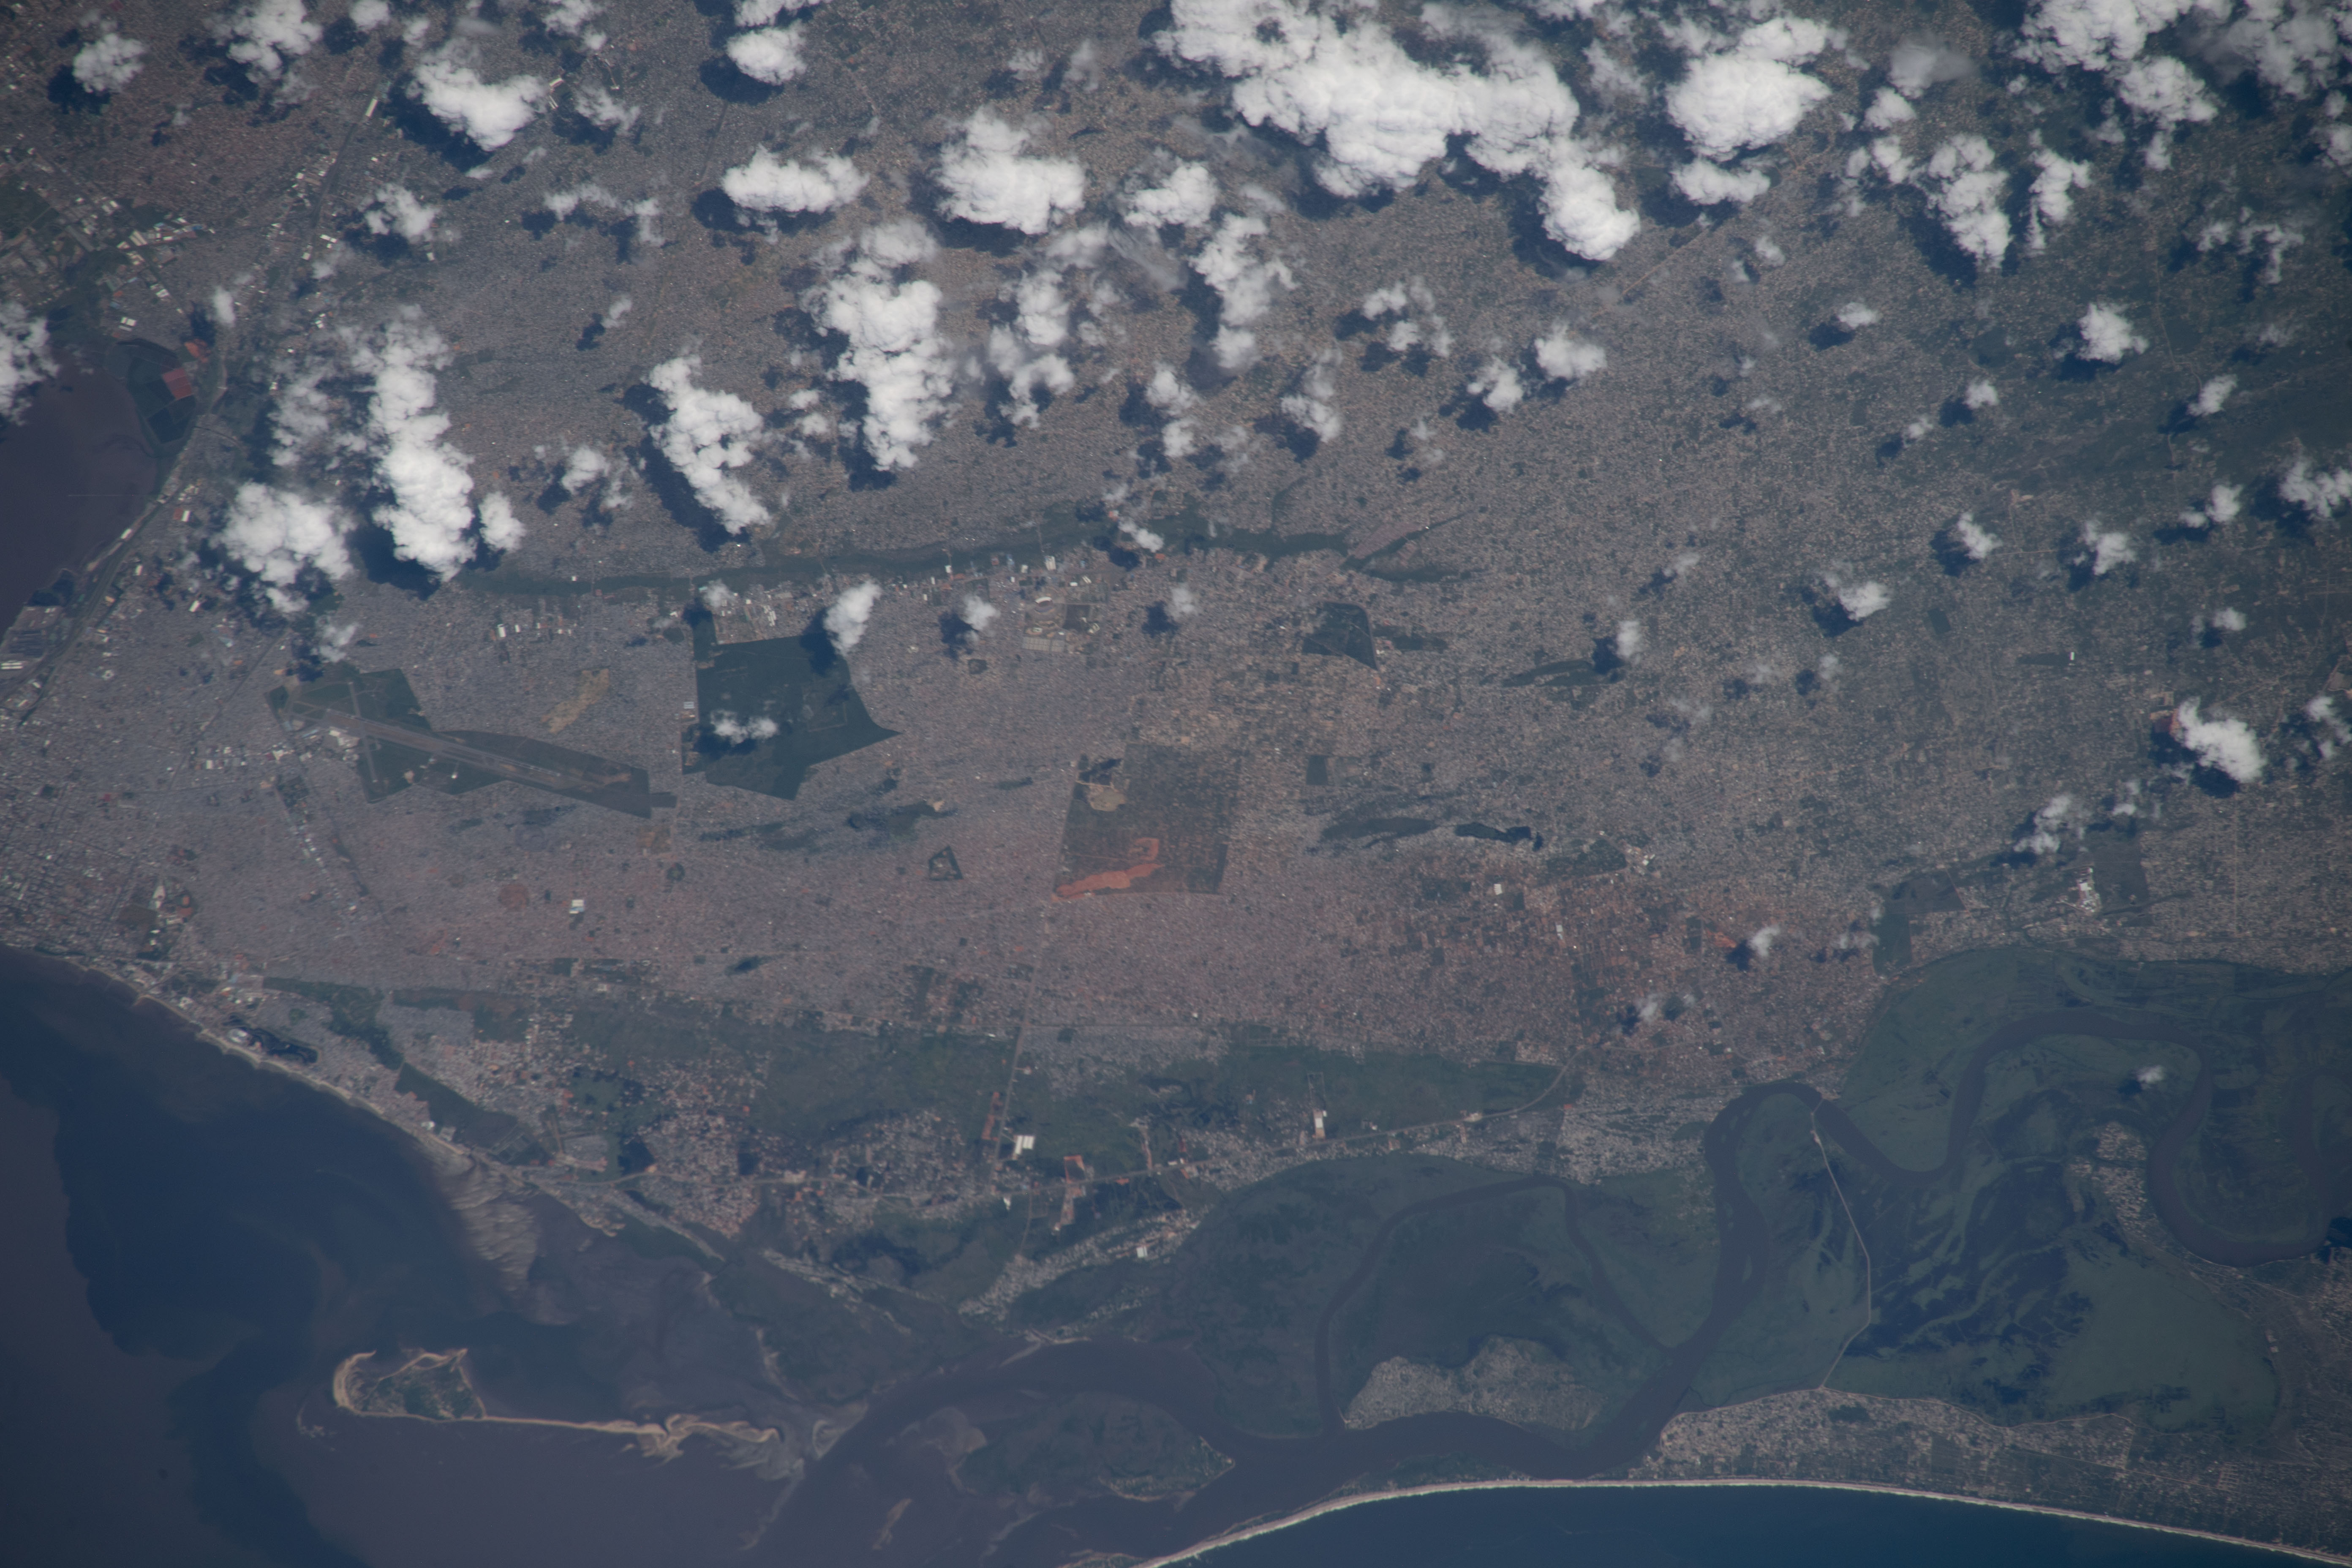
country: MOZAMBIQUE
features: FLOODING, MAPUTO BAY, MAPUTO, MATOLA RIVER
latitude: -25.8
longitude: 32.6
